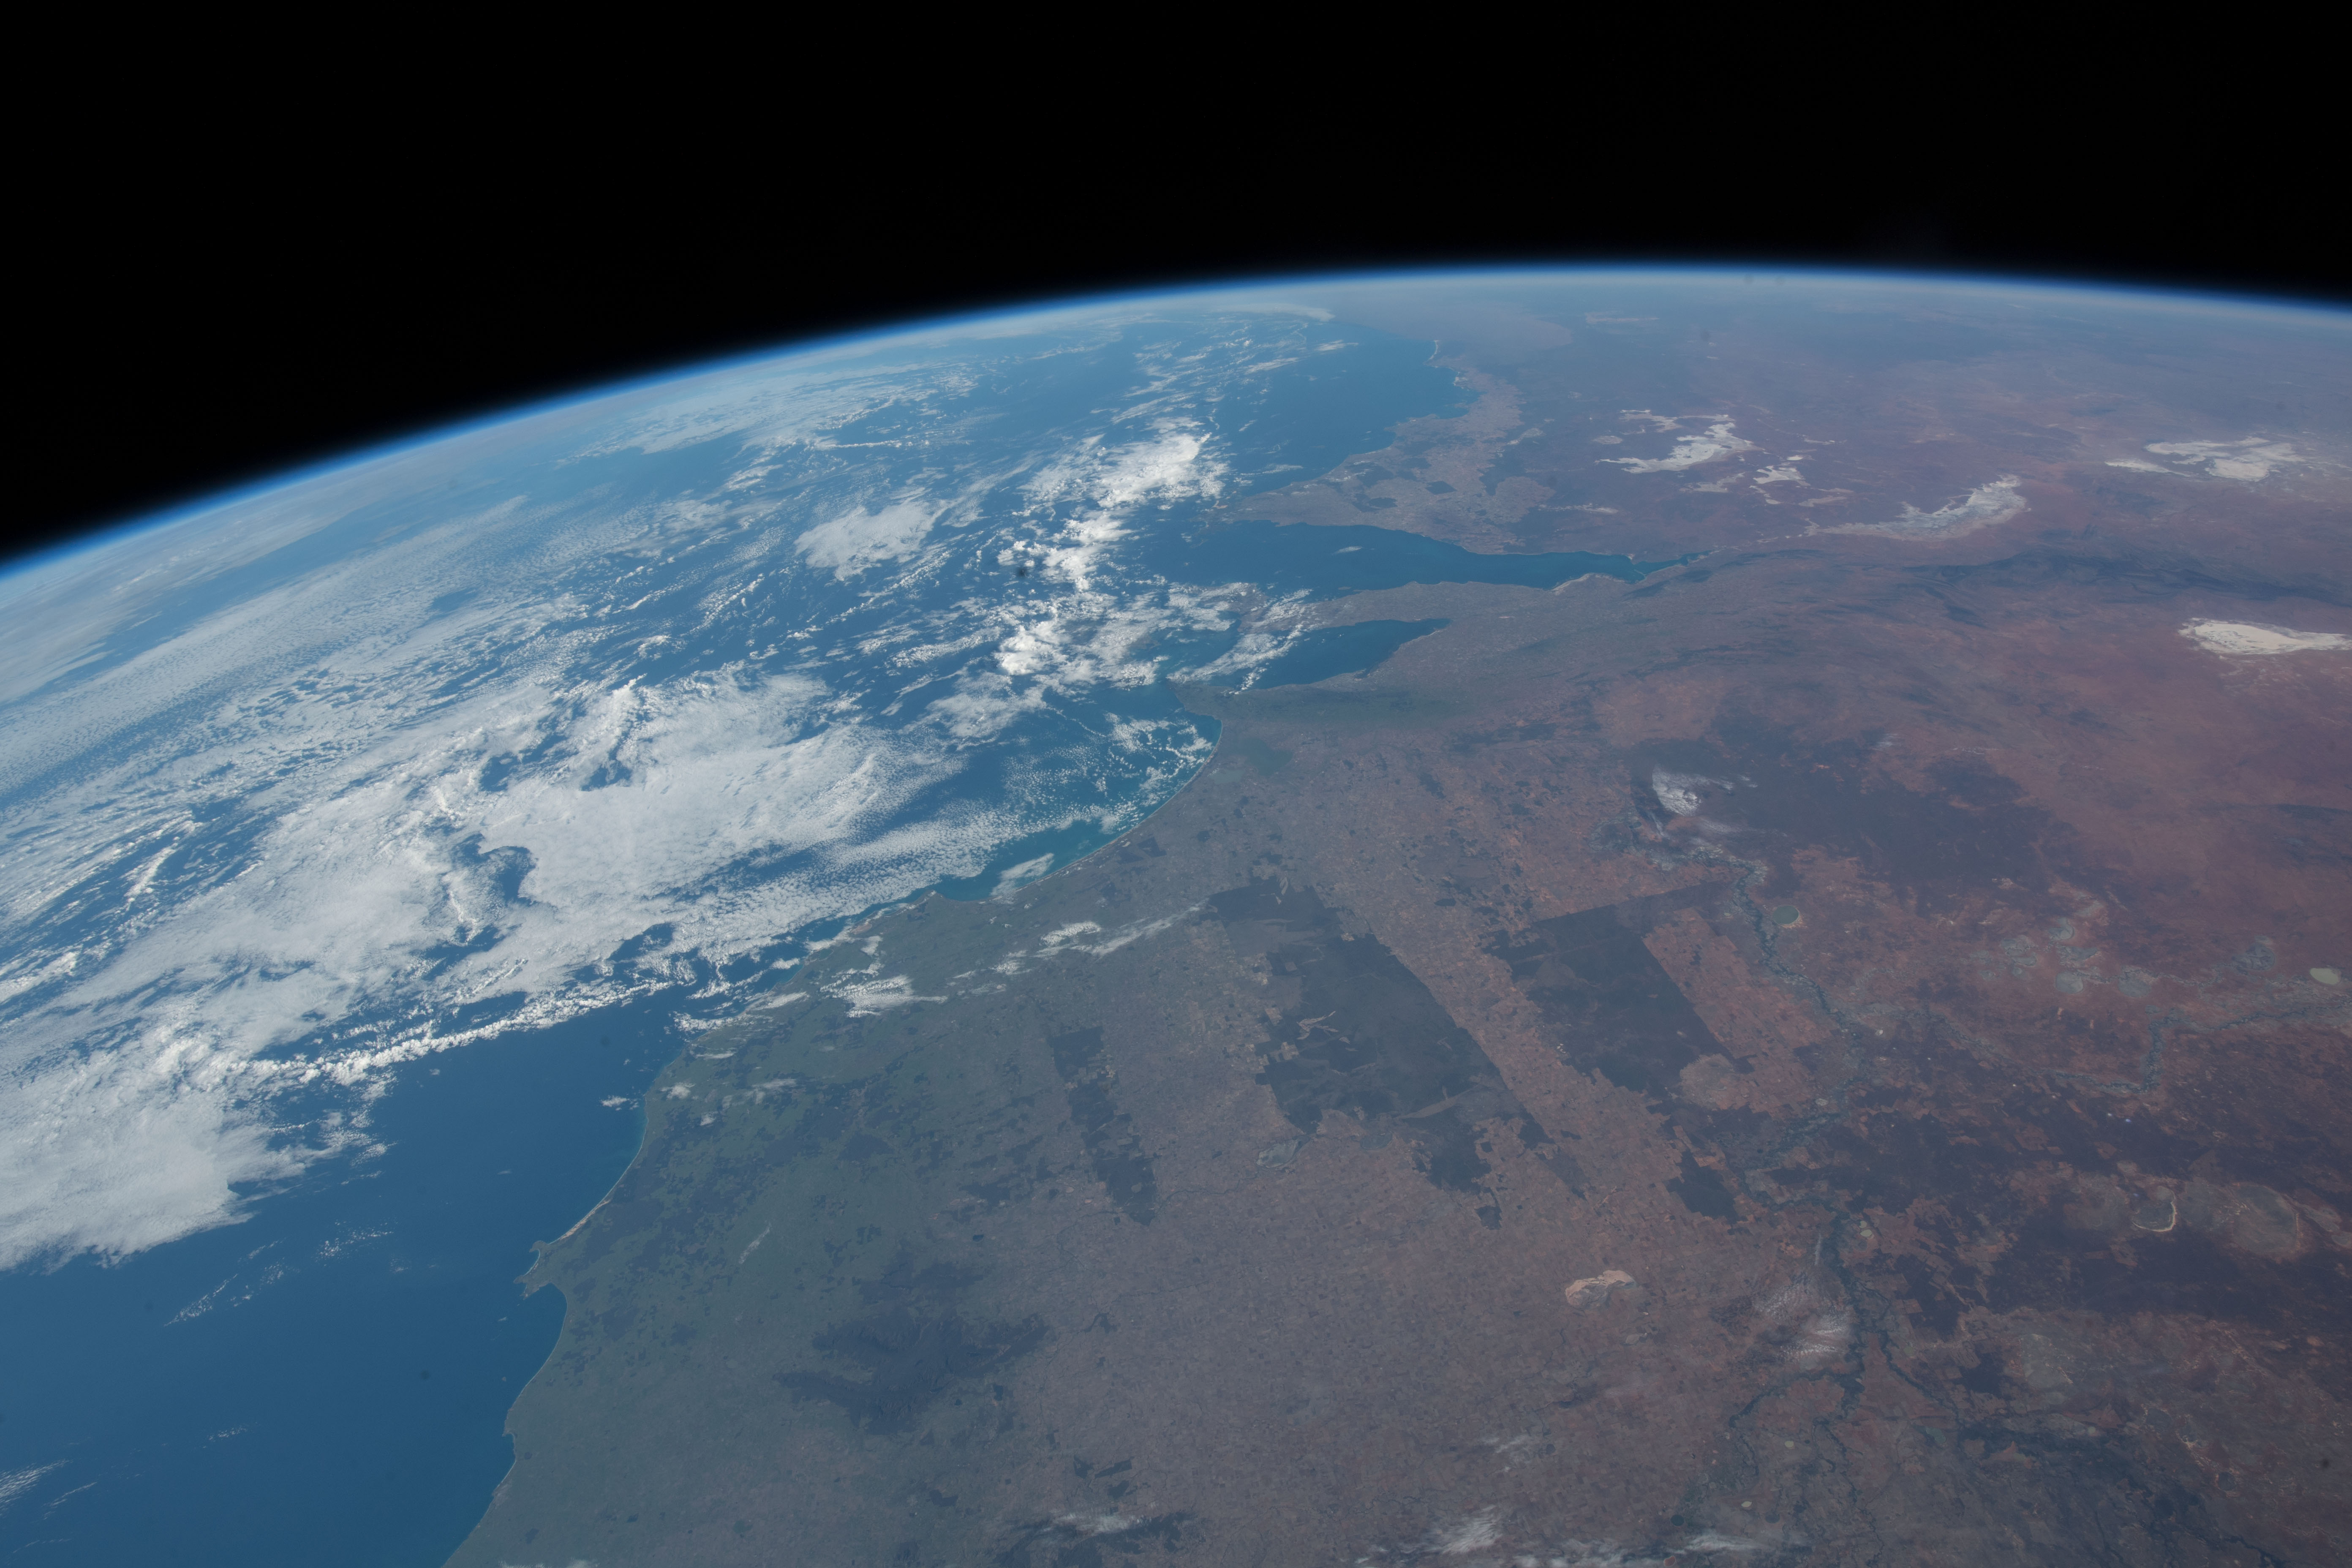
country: AUSTRALIA-SA
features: COAST, ADELAIDE, SANDERS REEF, EARTH LIMB
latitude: -35.7
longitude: 139.2
